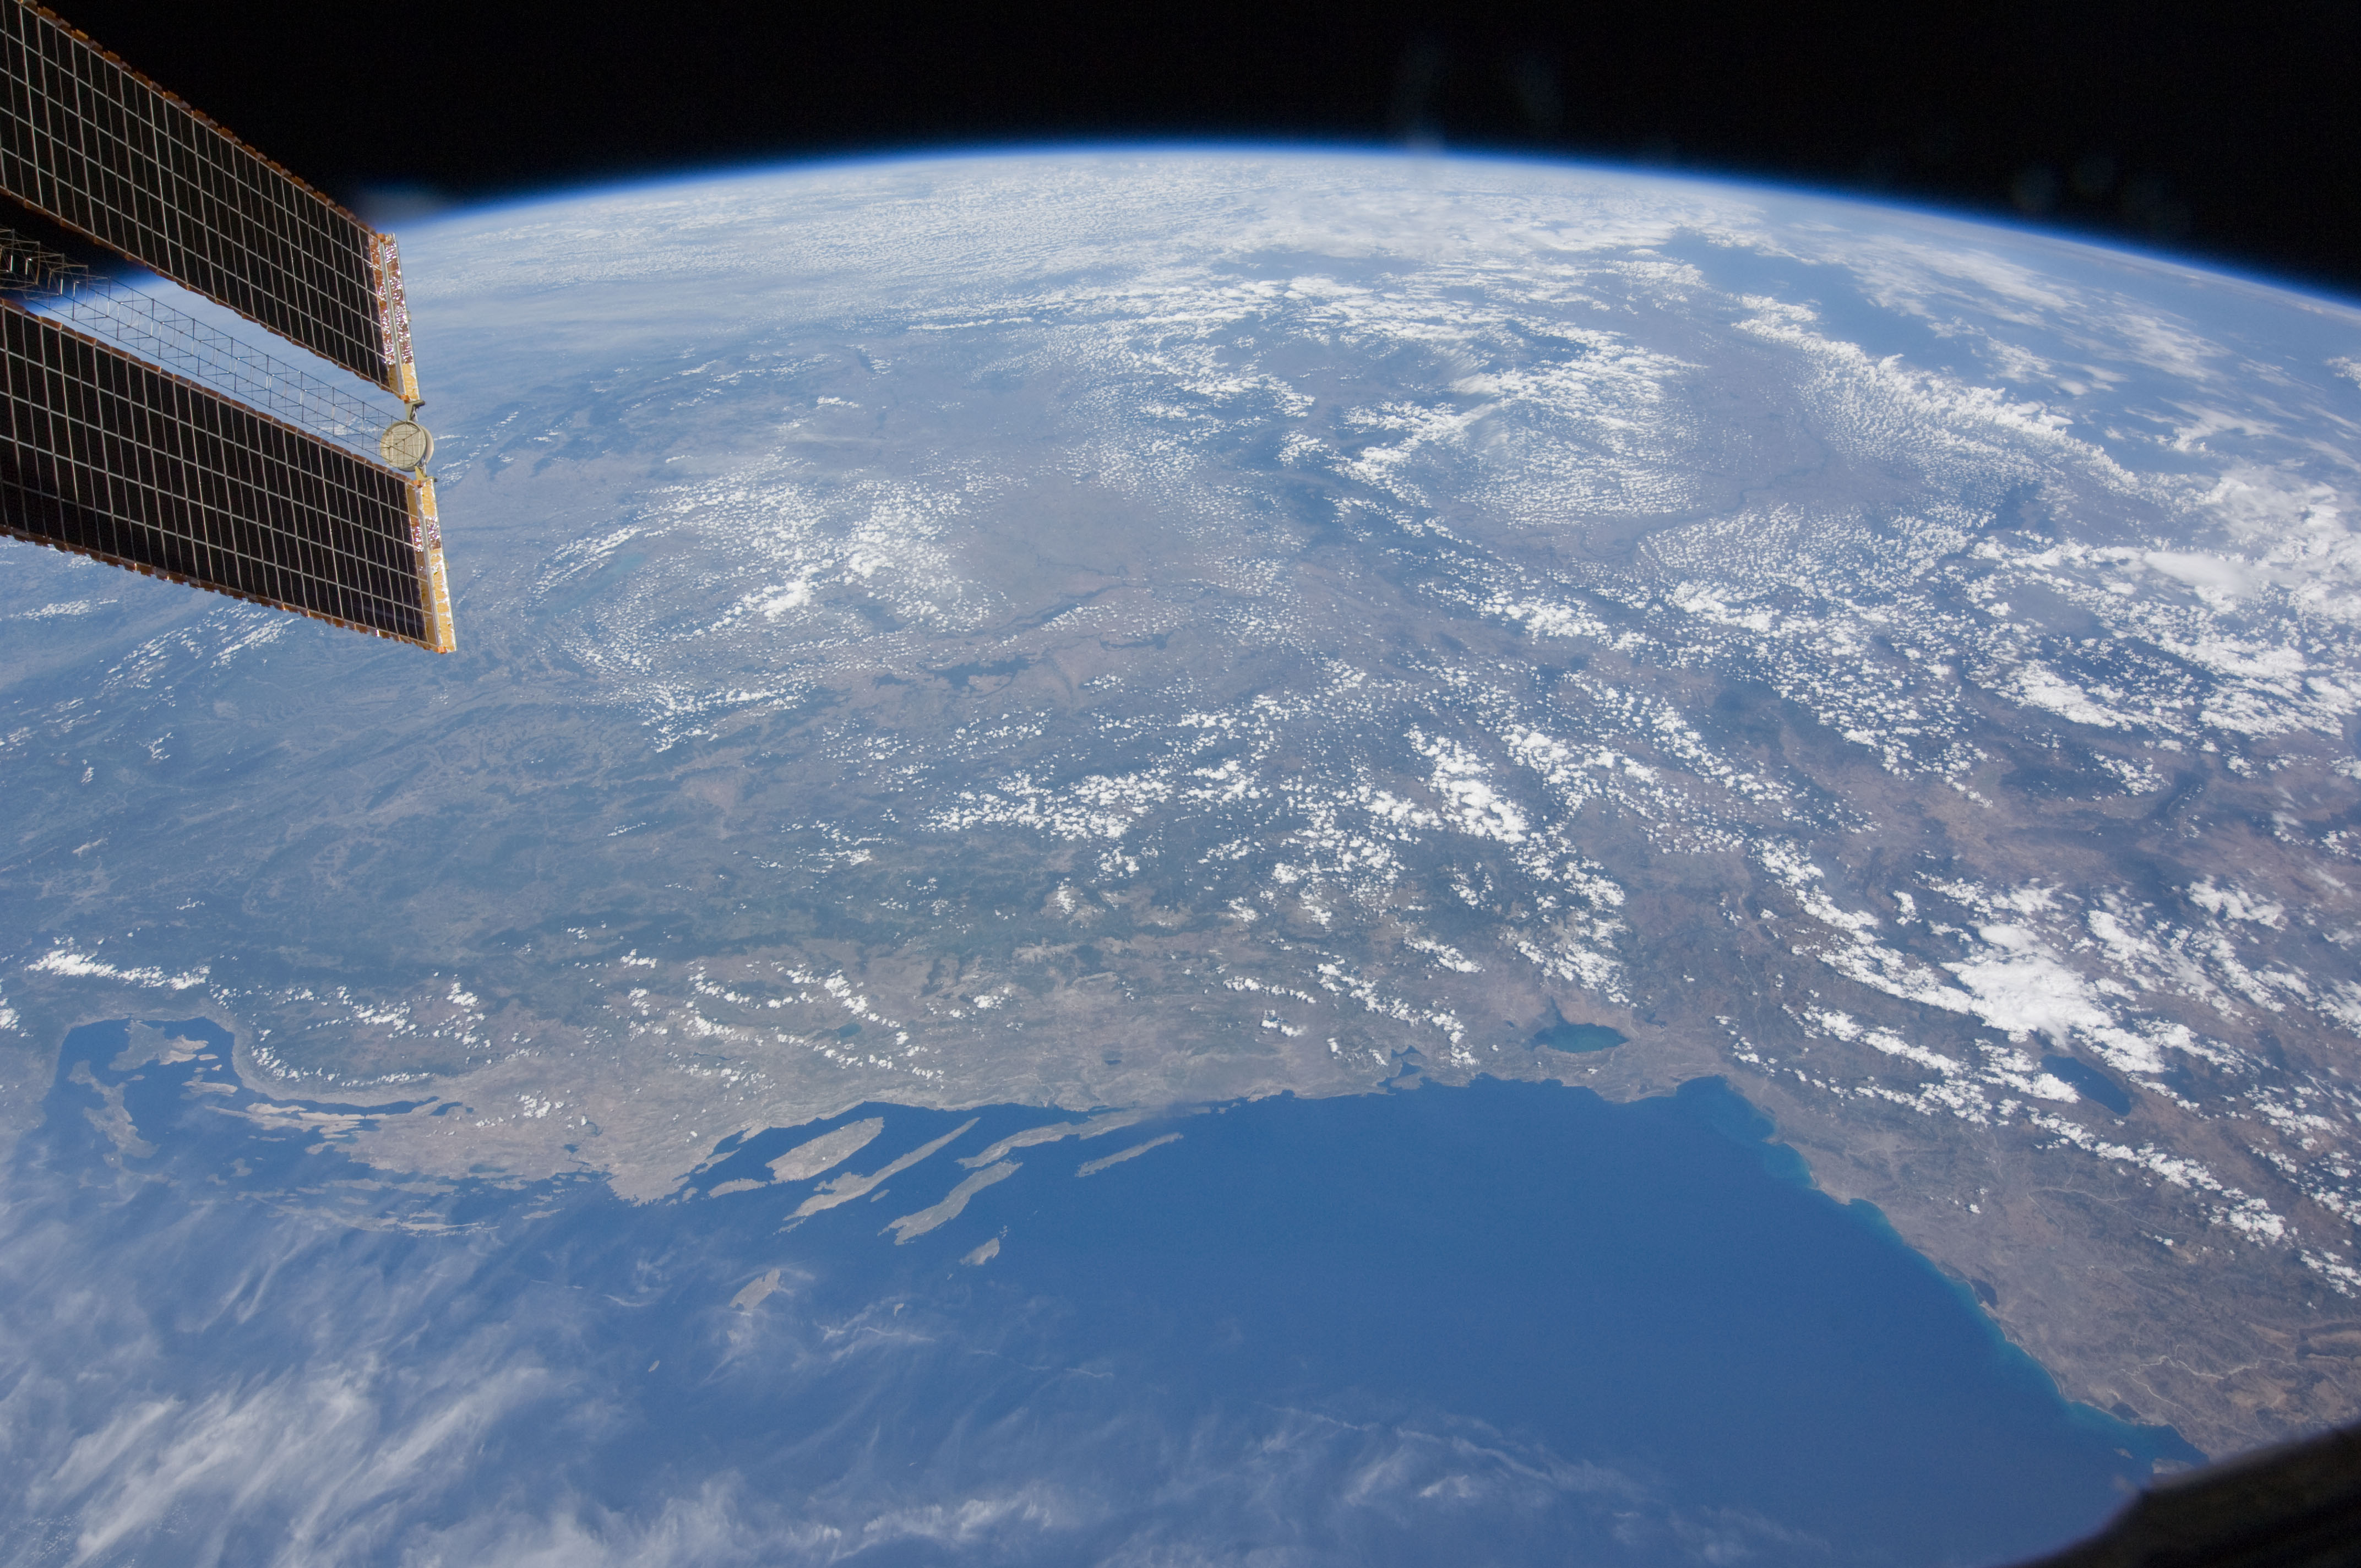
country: BOSNIA-HERZEGOVINA
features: PAN-ADRIATIC SEA, DINARIC ALPS
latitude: 44.5
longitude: 21.0
